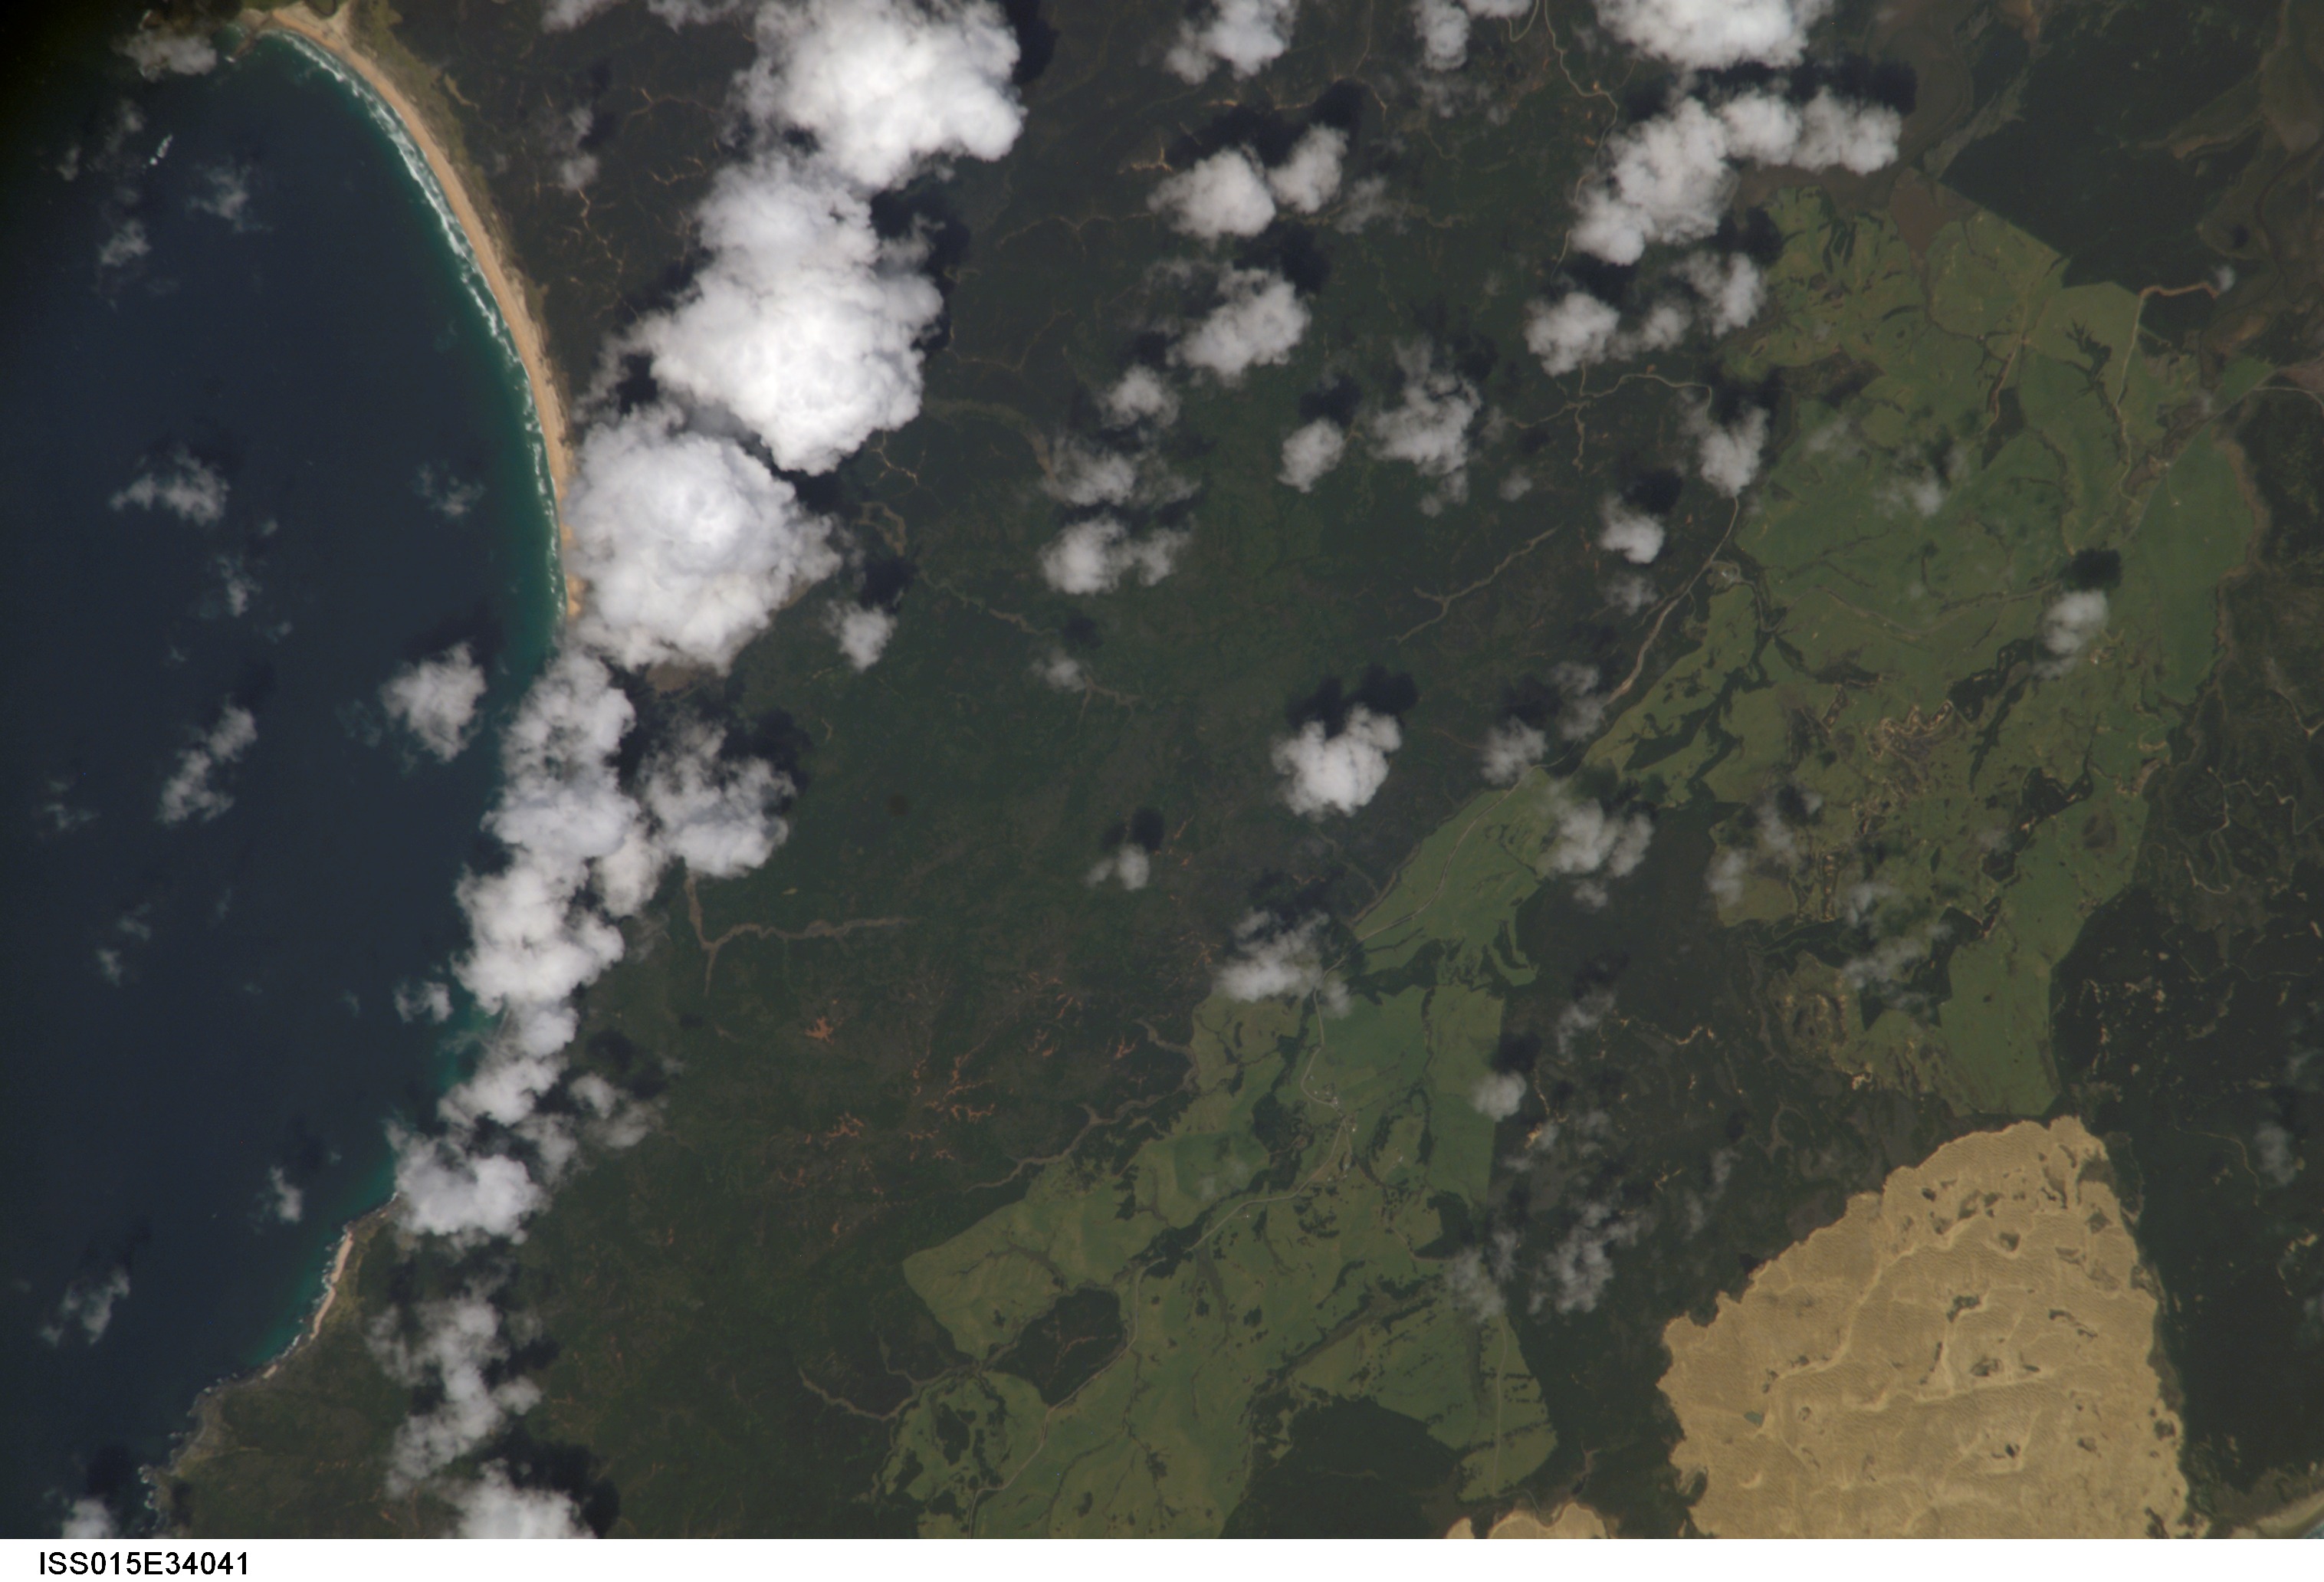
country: NEW ZEALAND-NI
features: TE HORO BEACH, SPIRITS BAY, DUNES, FOR.
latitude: -34.5
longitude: 172.8
